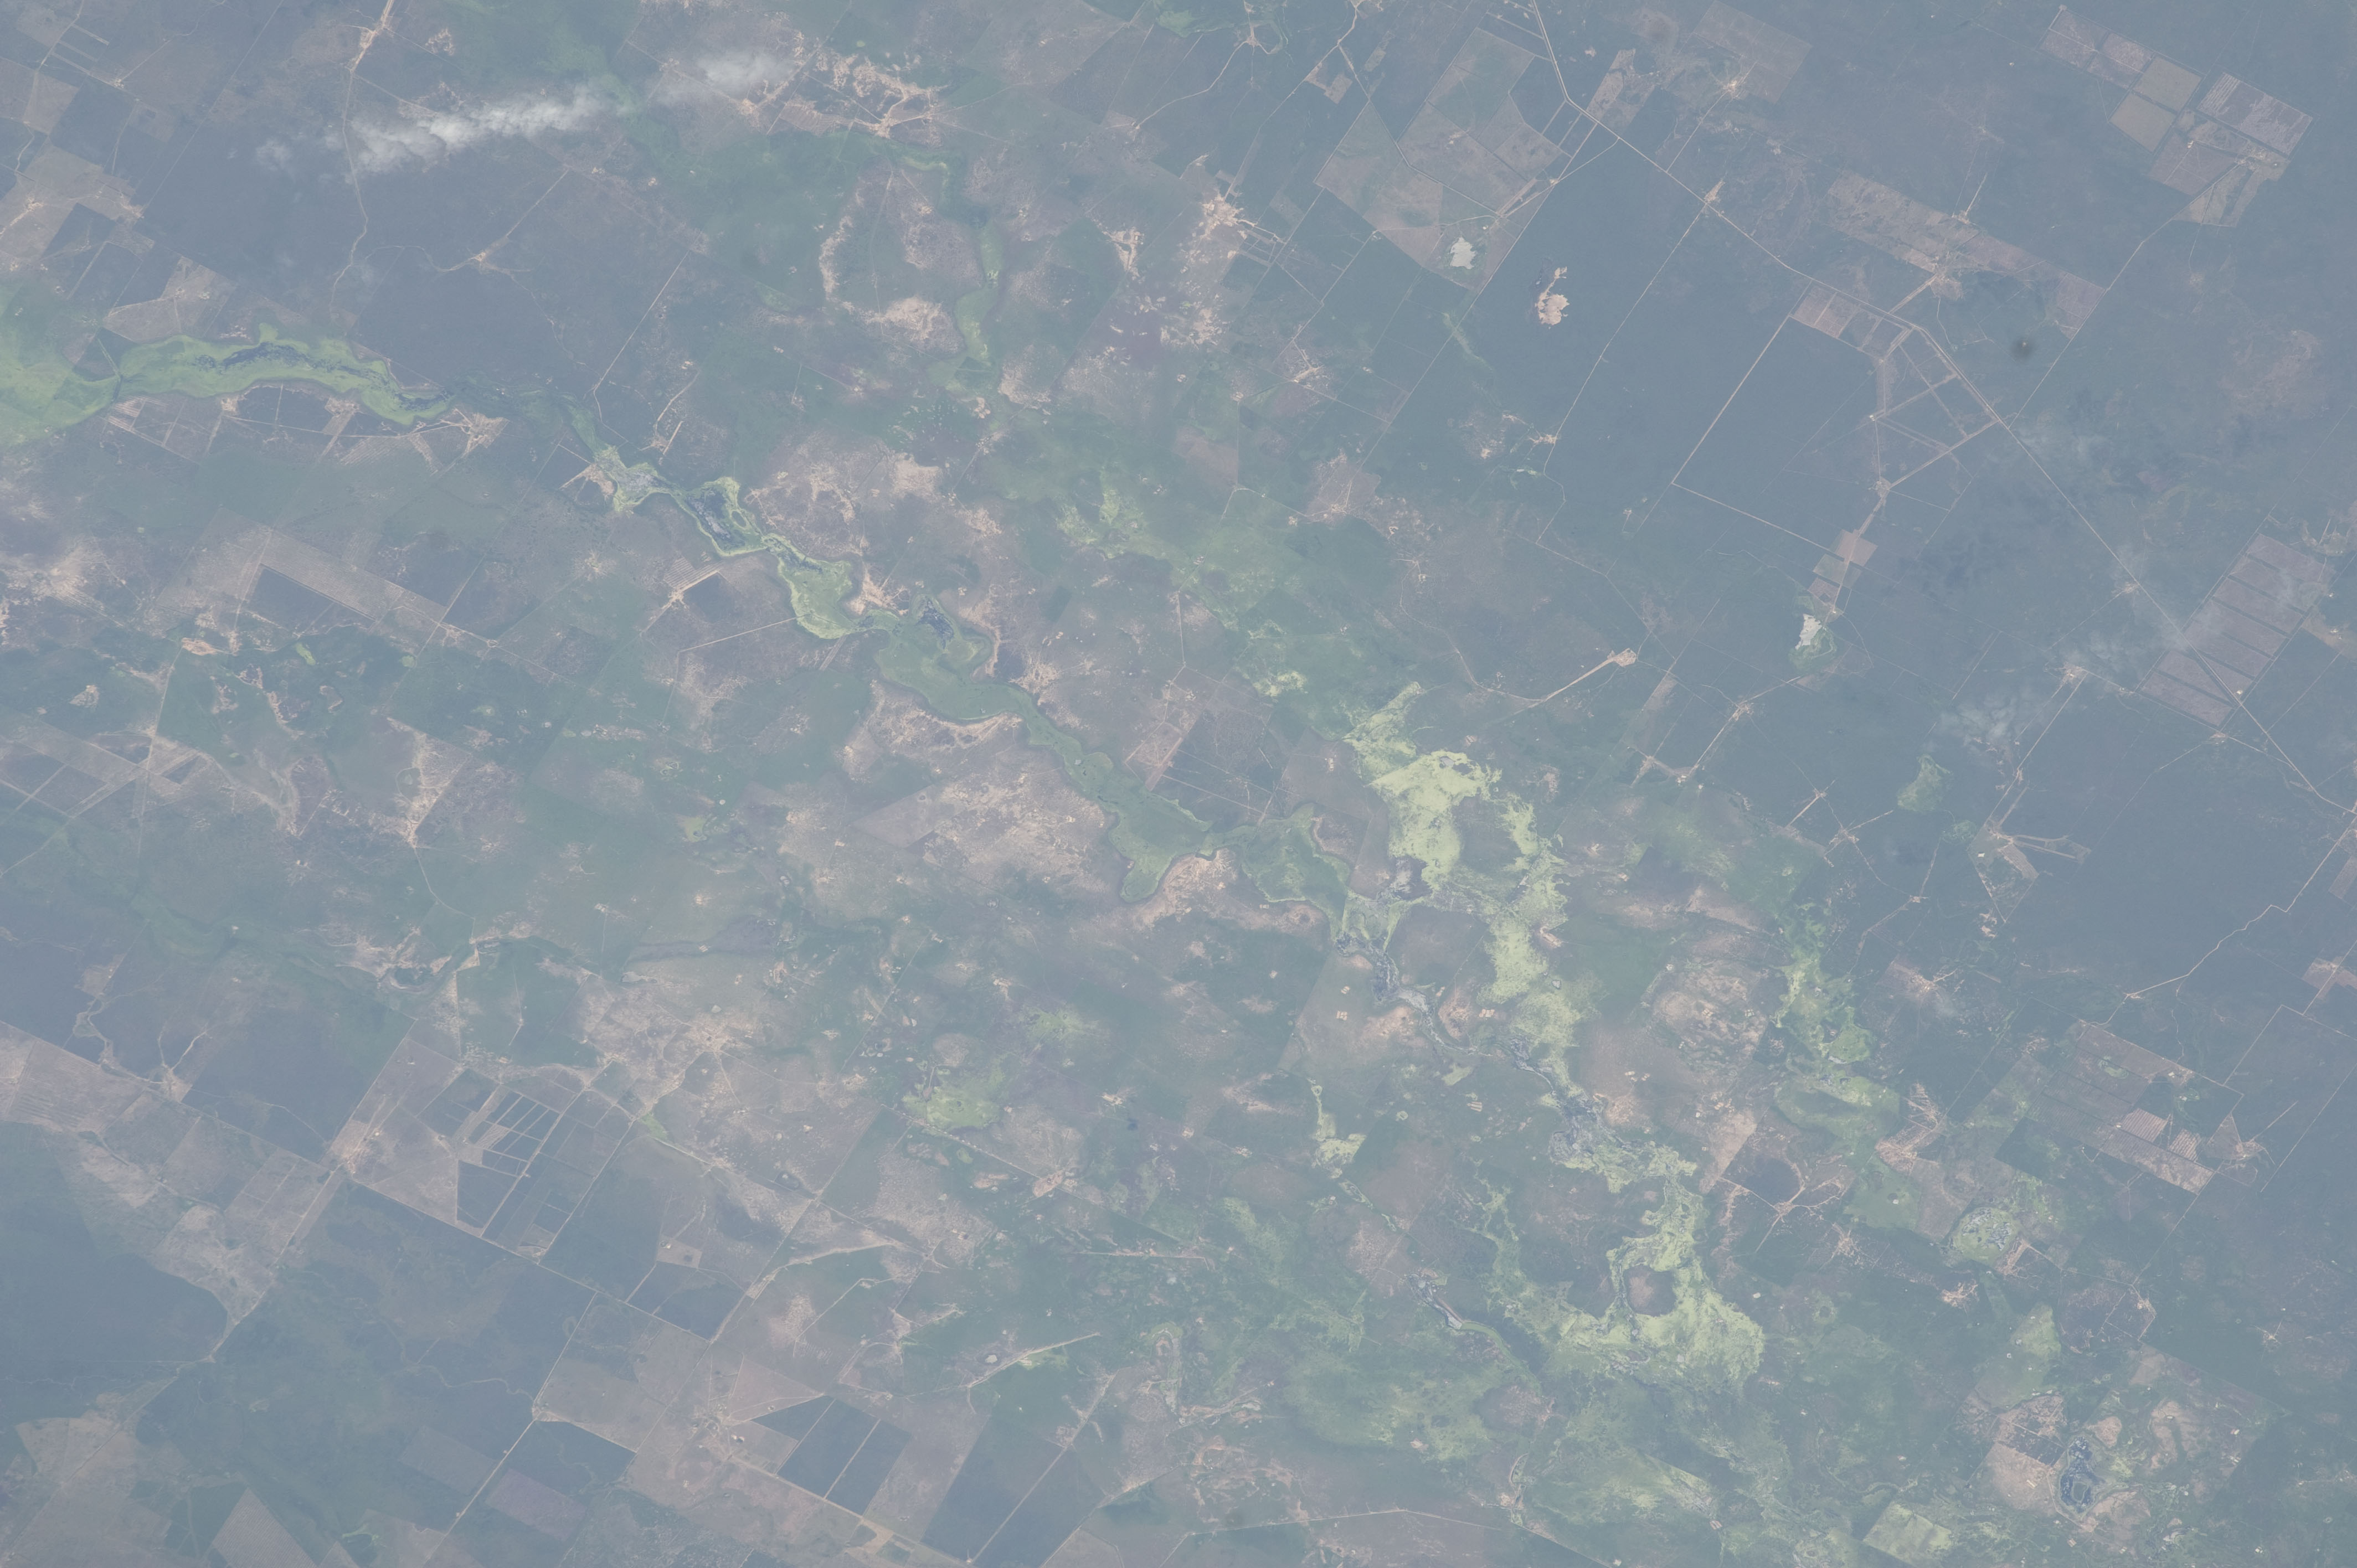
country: PARAGUAY
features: AGR., PILCOMAYO R. DRAIN., WETLANDS
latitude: -24.0
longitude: -59.5
